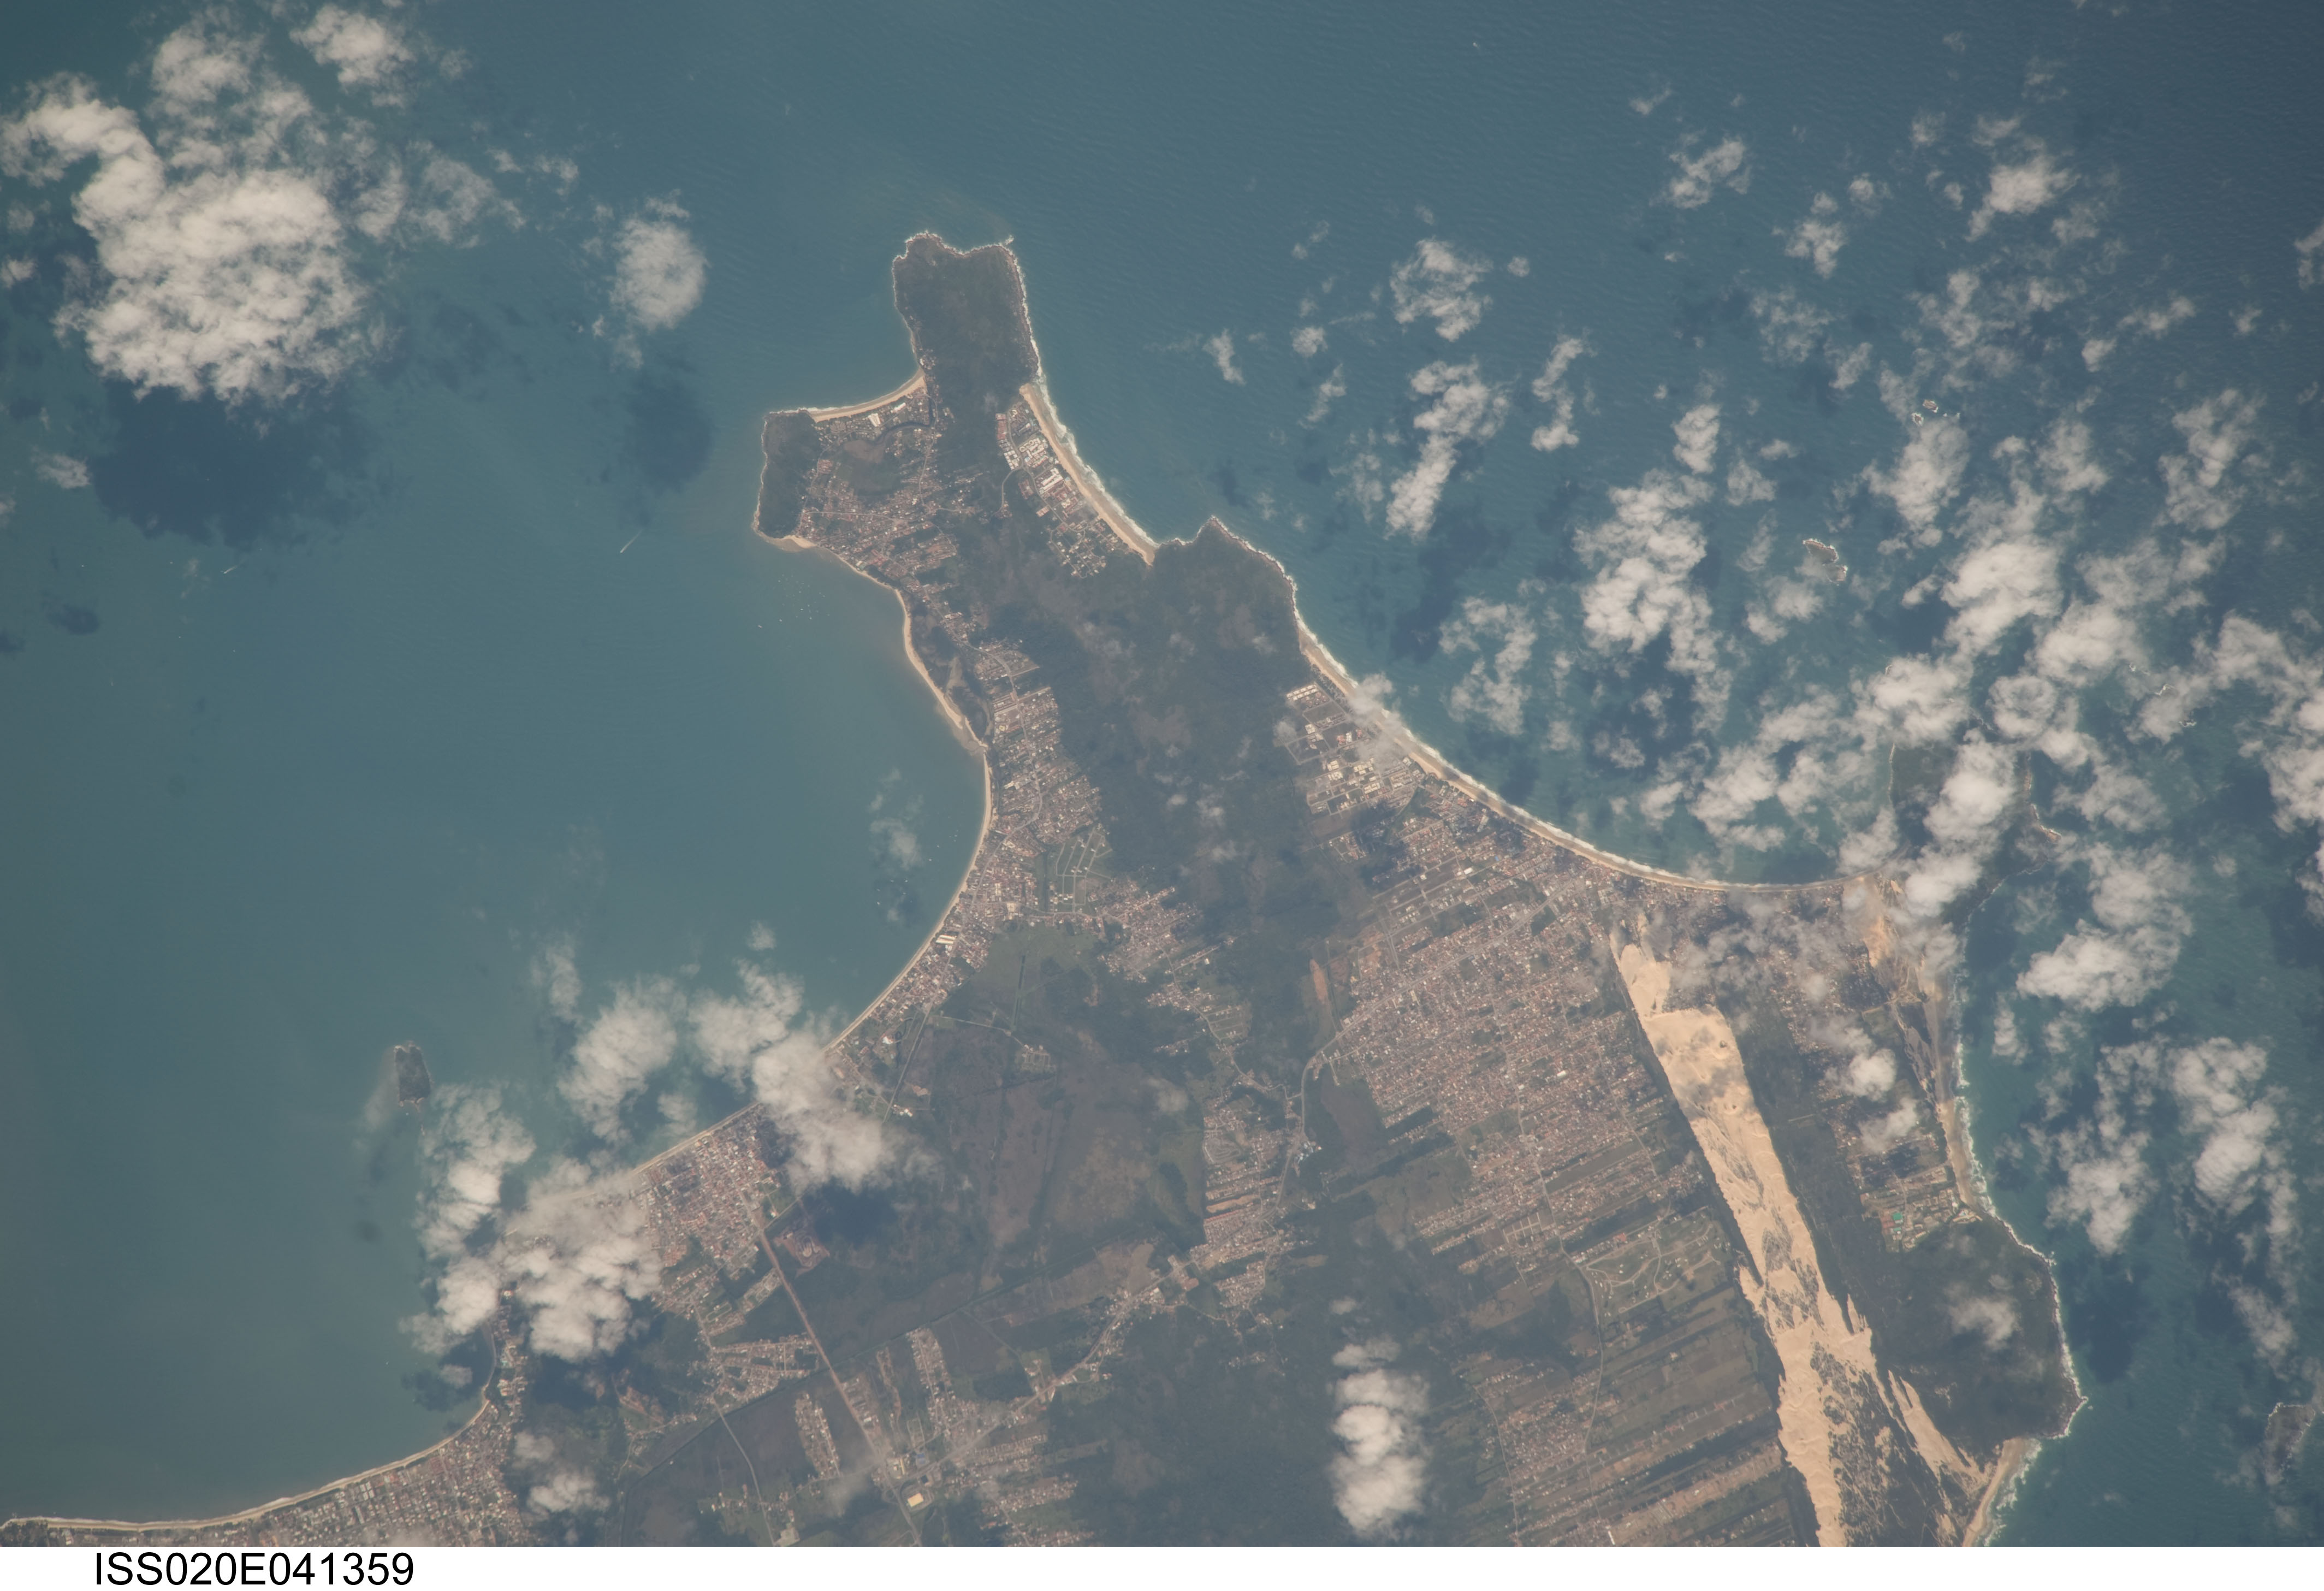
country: BRAZIL
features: CACHOEIRA DO BOM JESUS, N. ILHA DE SANTA CATARINA
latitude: -27.4
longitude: -48.4
